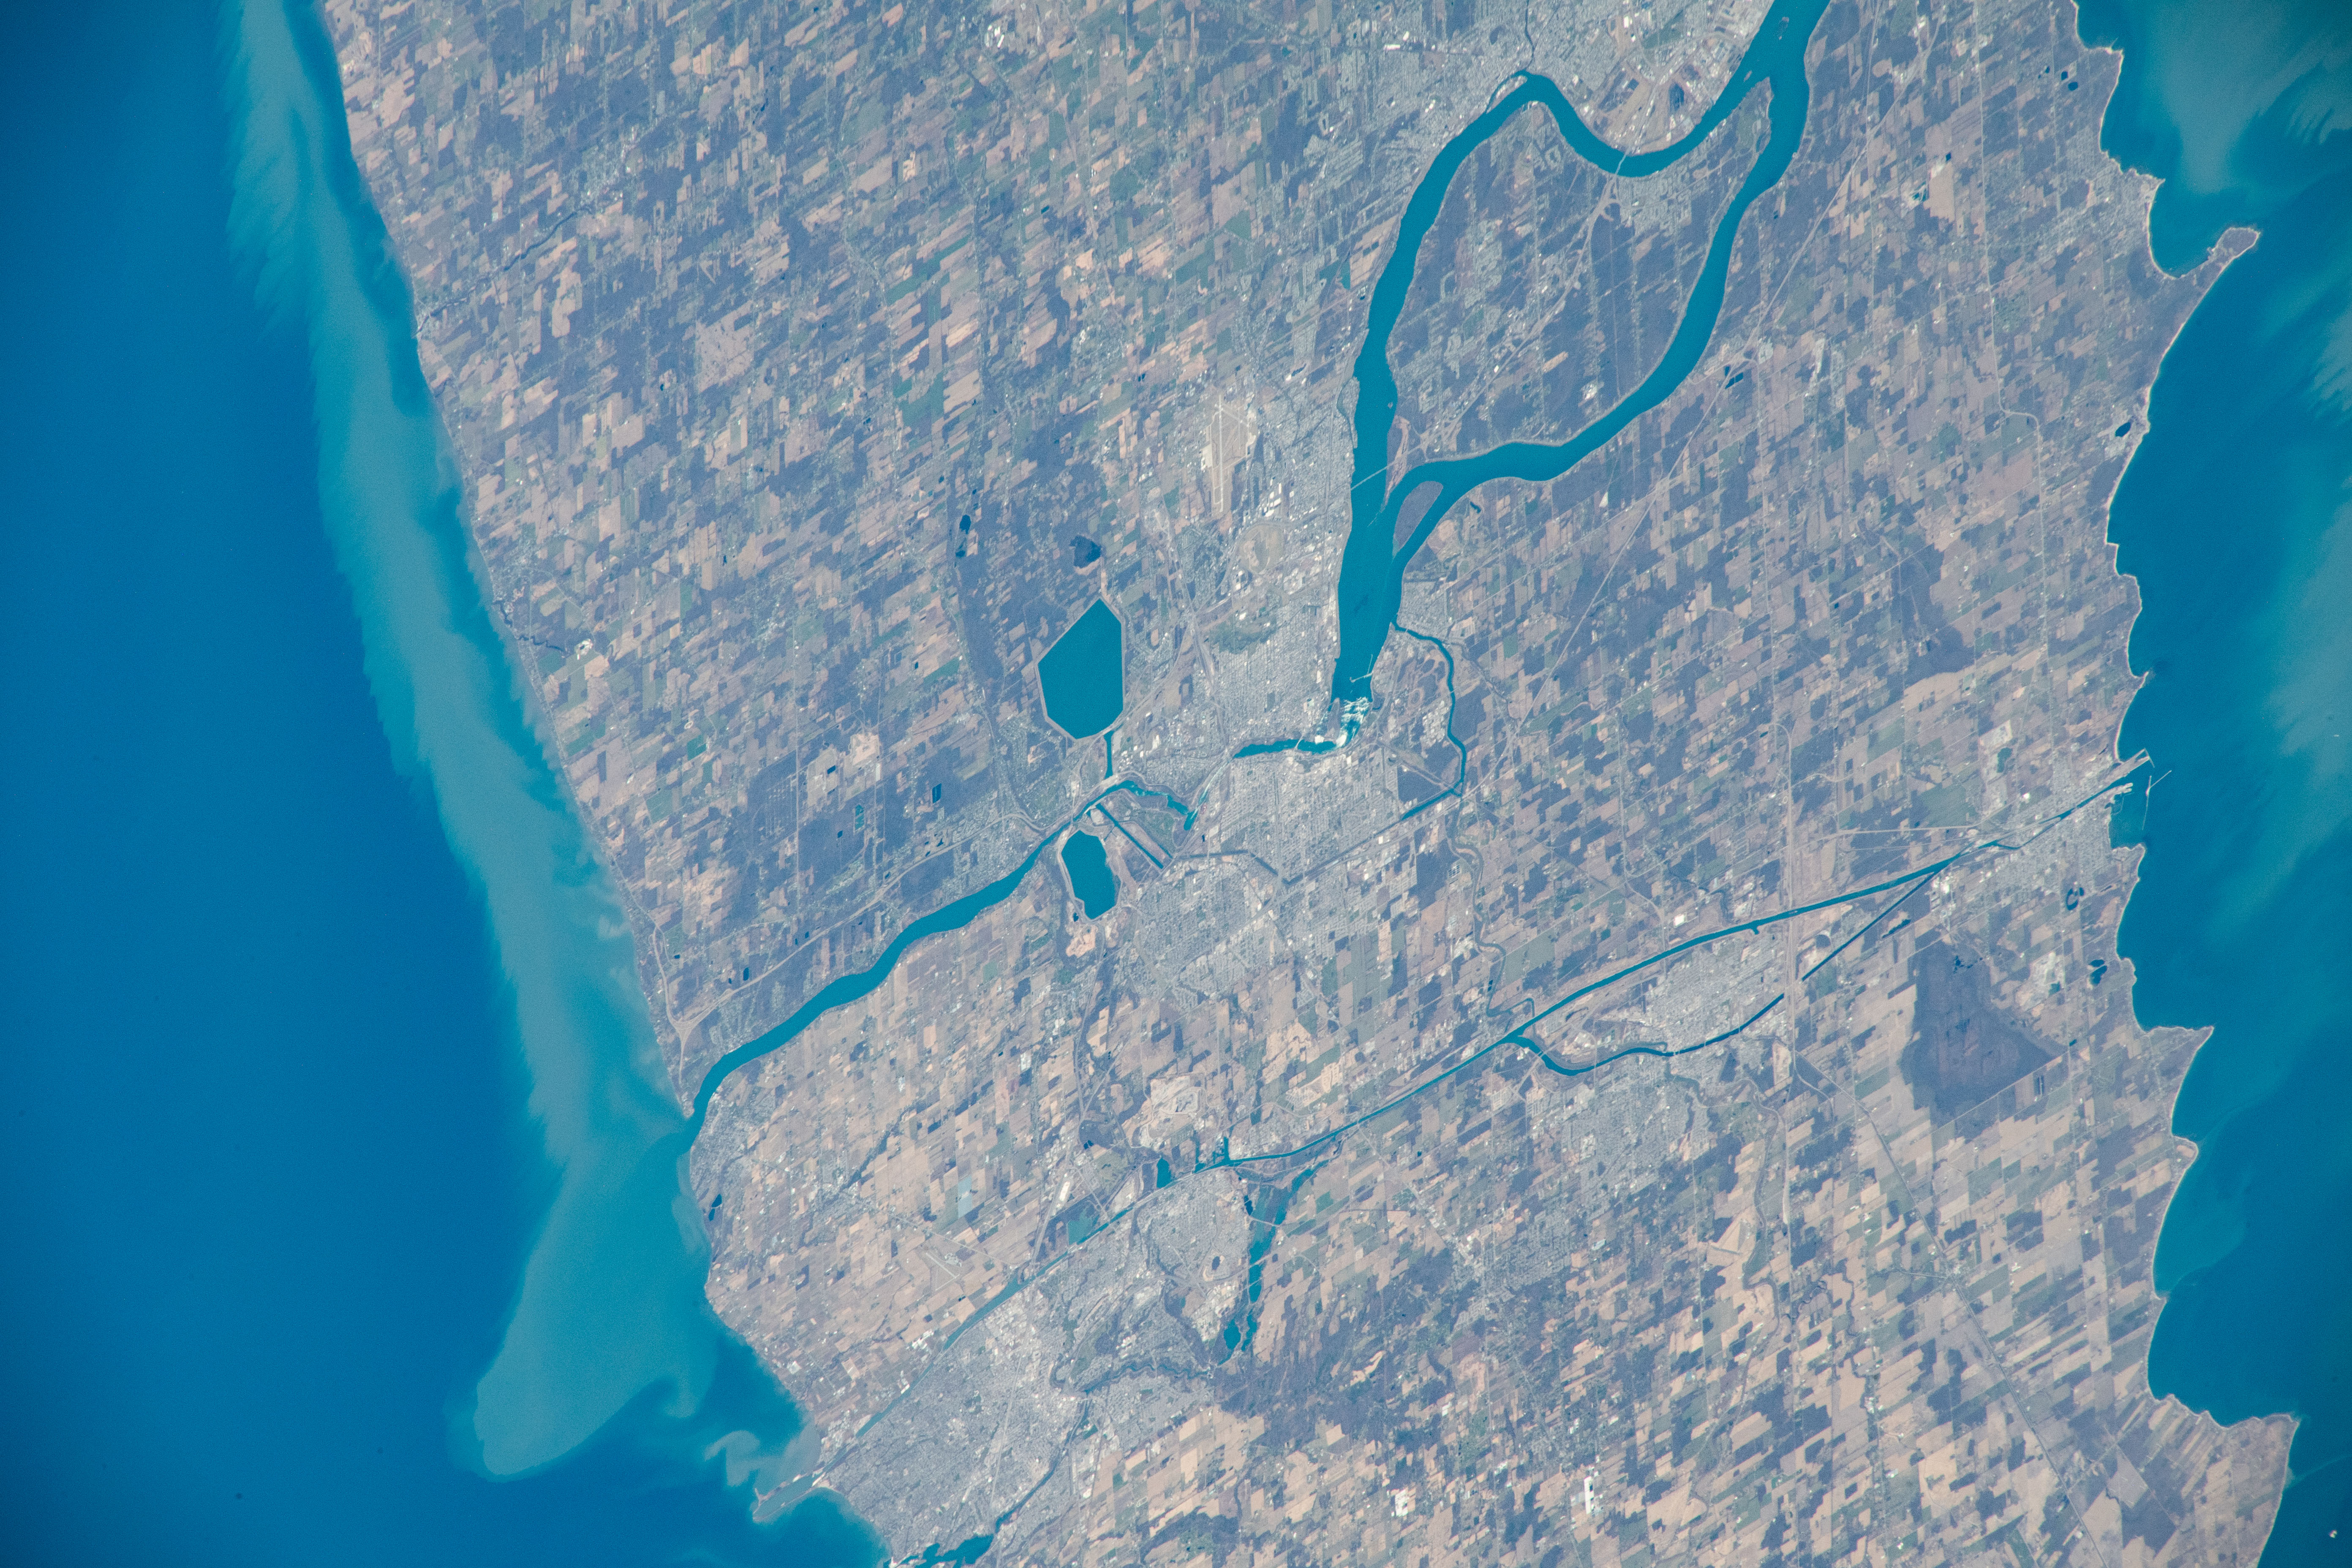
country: USA-NEW YORK
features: TONAWANDA, GRAND ISLAND, NIGARA FALLS
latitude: 43.1
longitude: -79.0
